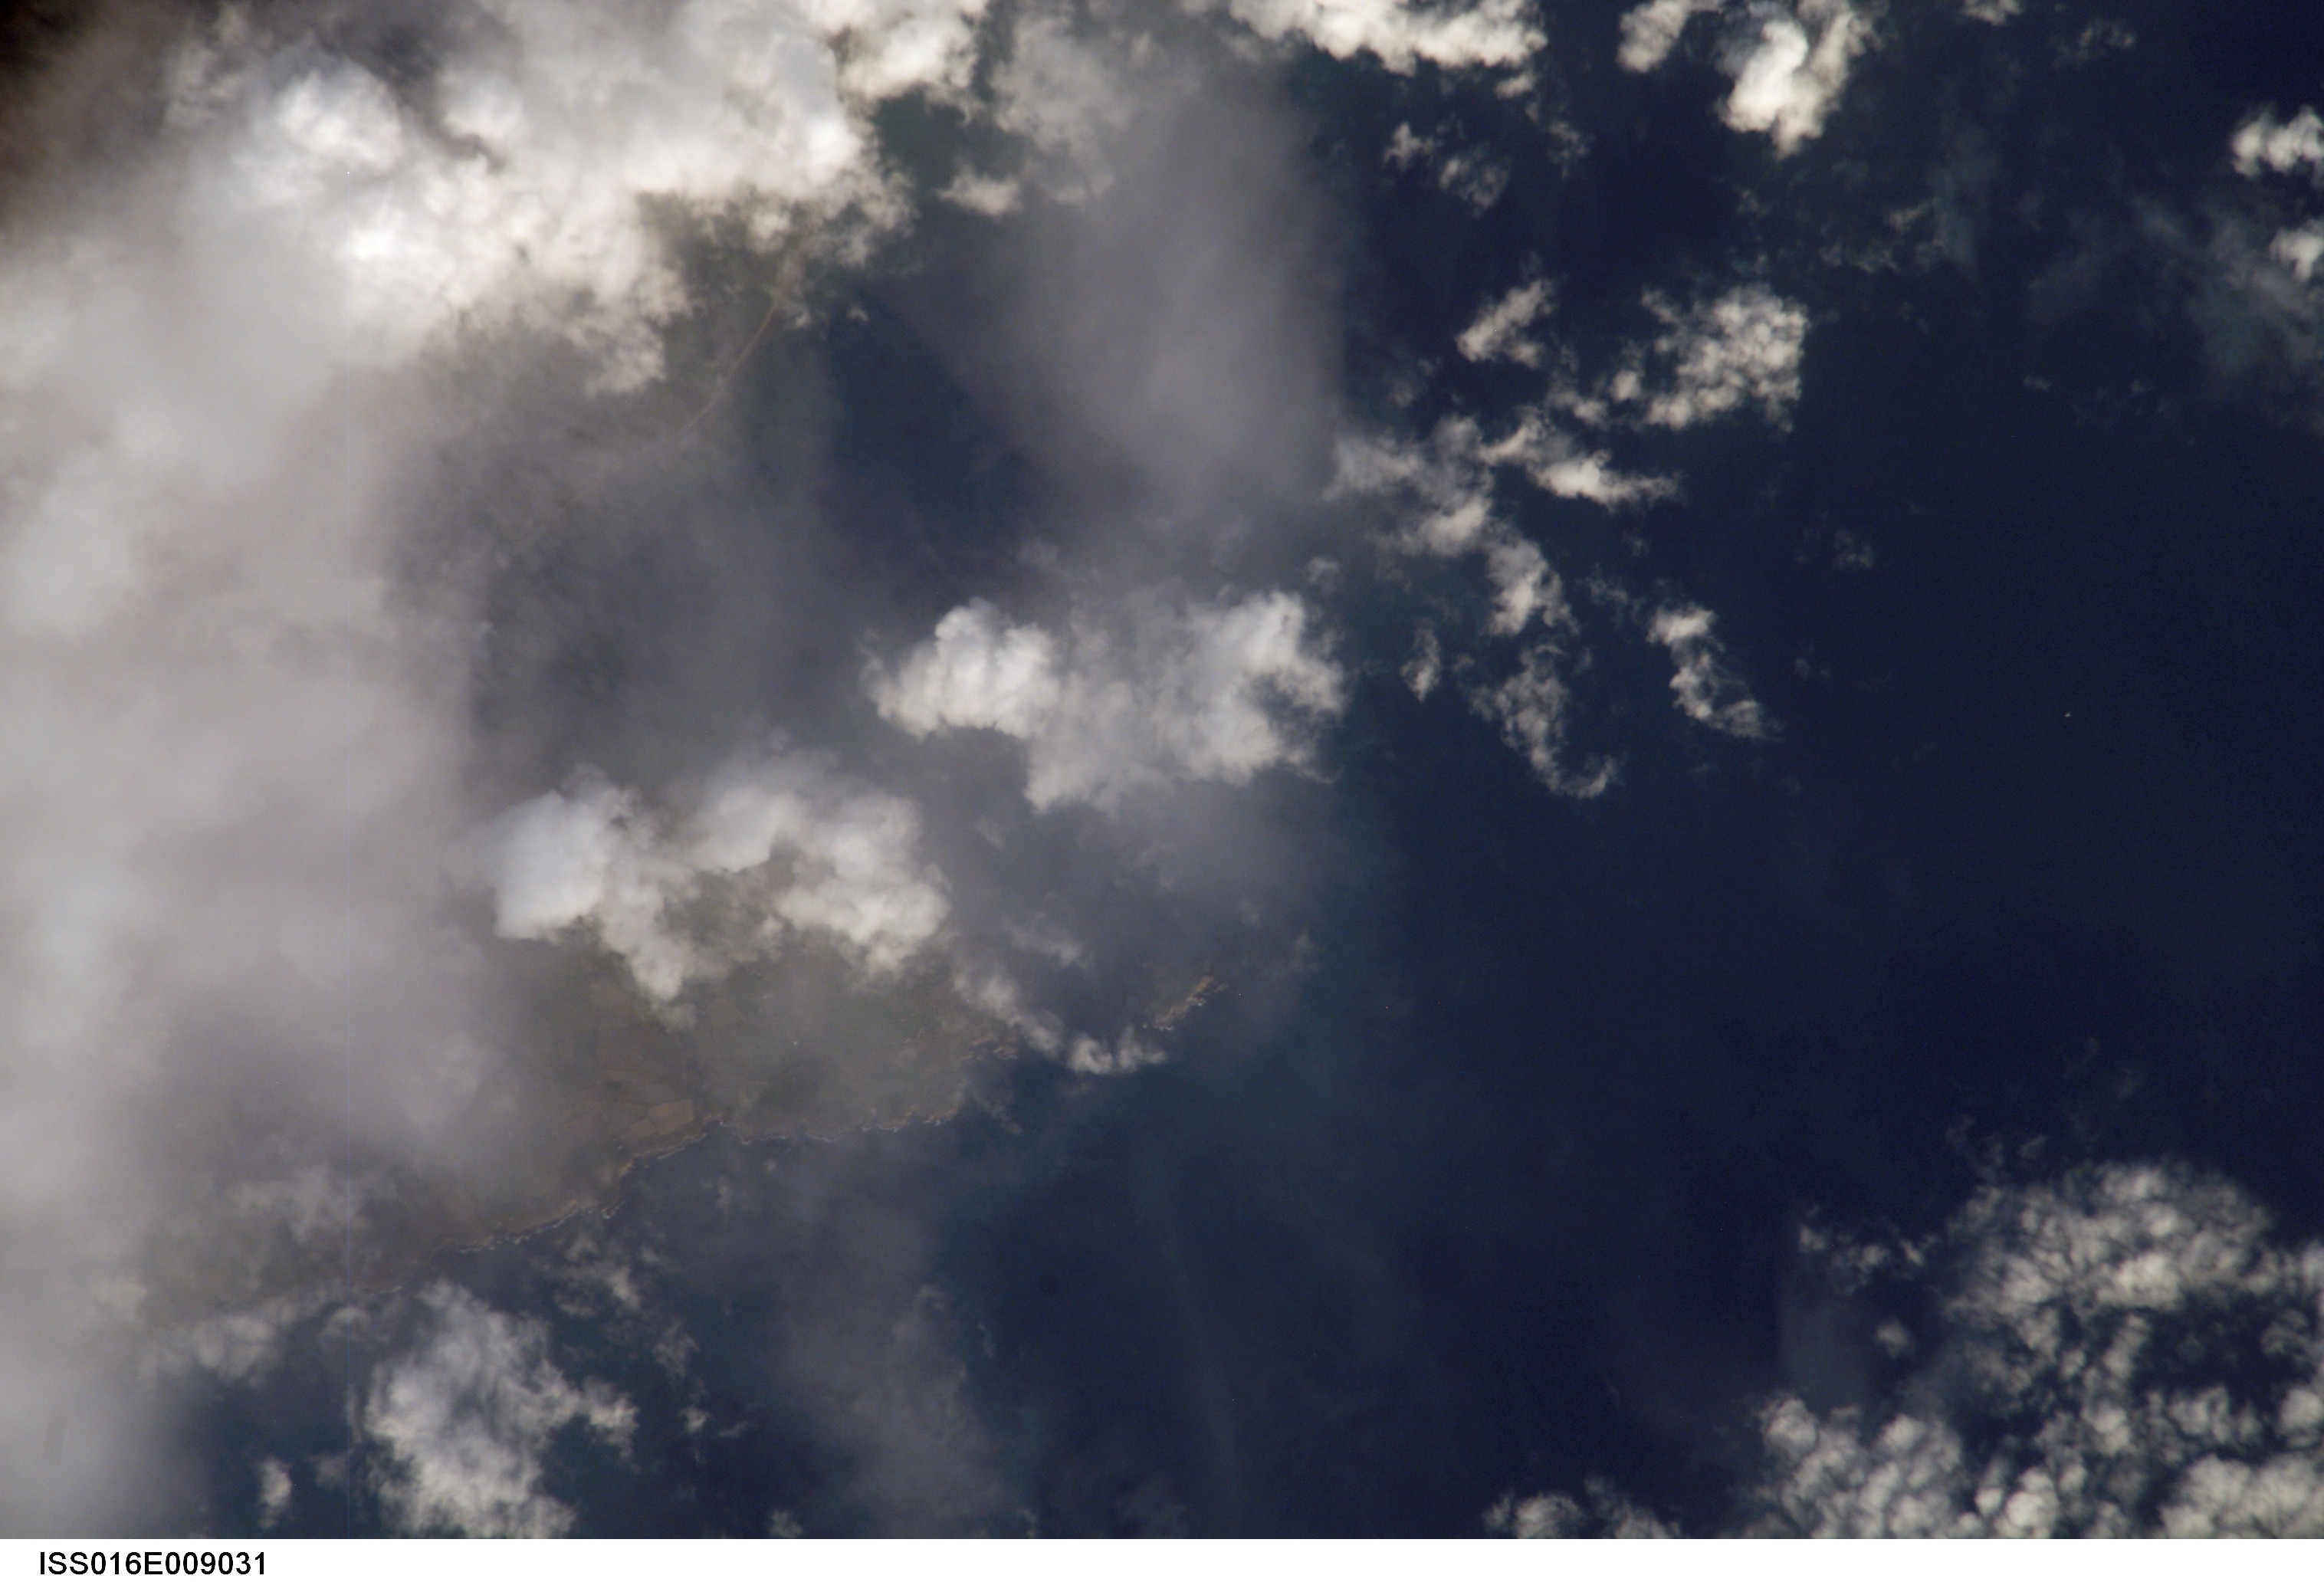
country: IRELAND
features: KNOCKADOON HEAD, YOUGHAL B.
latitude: 51.9
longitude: -7.8
